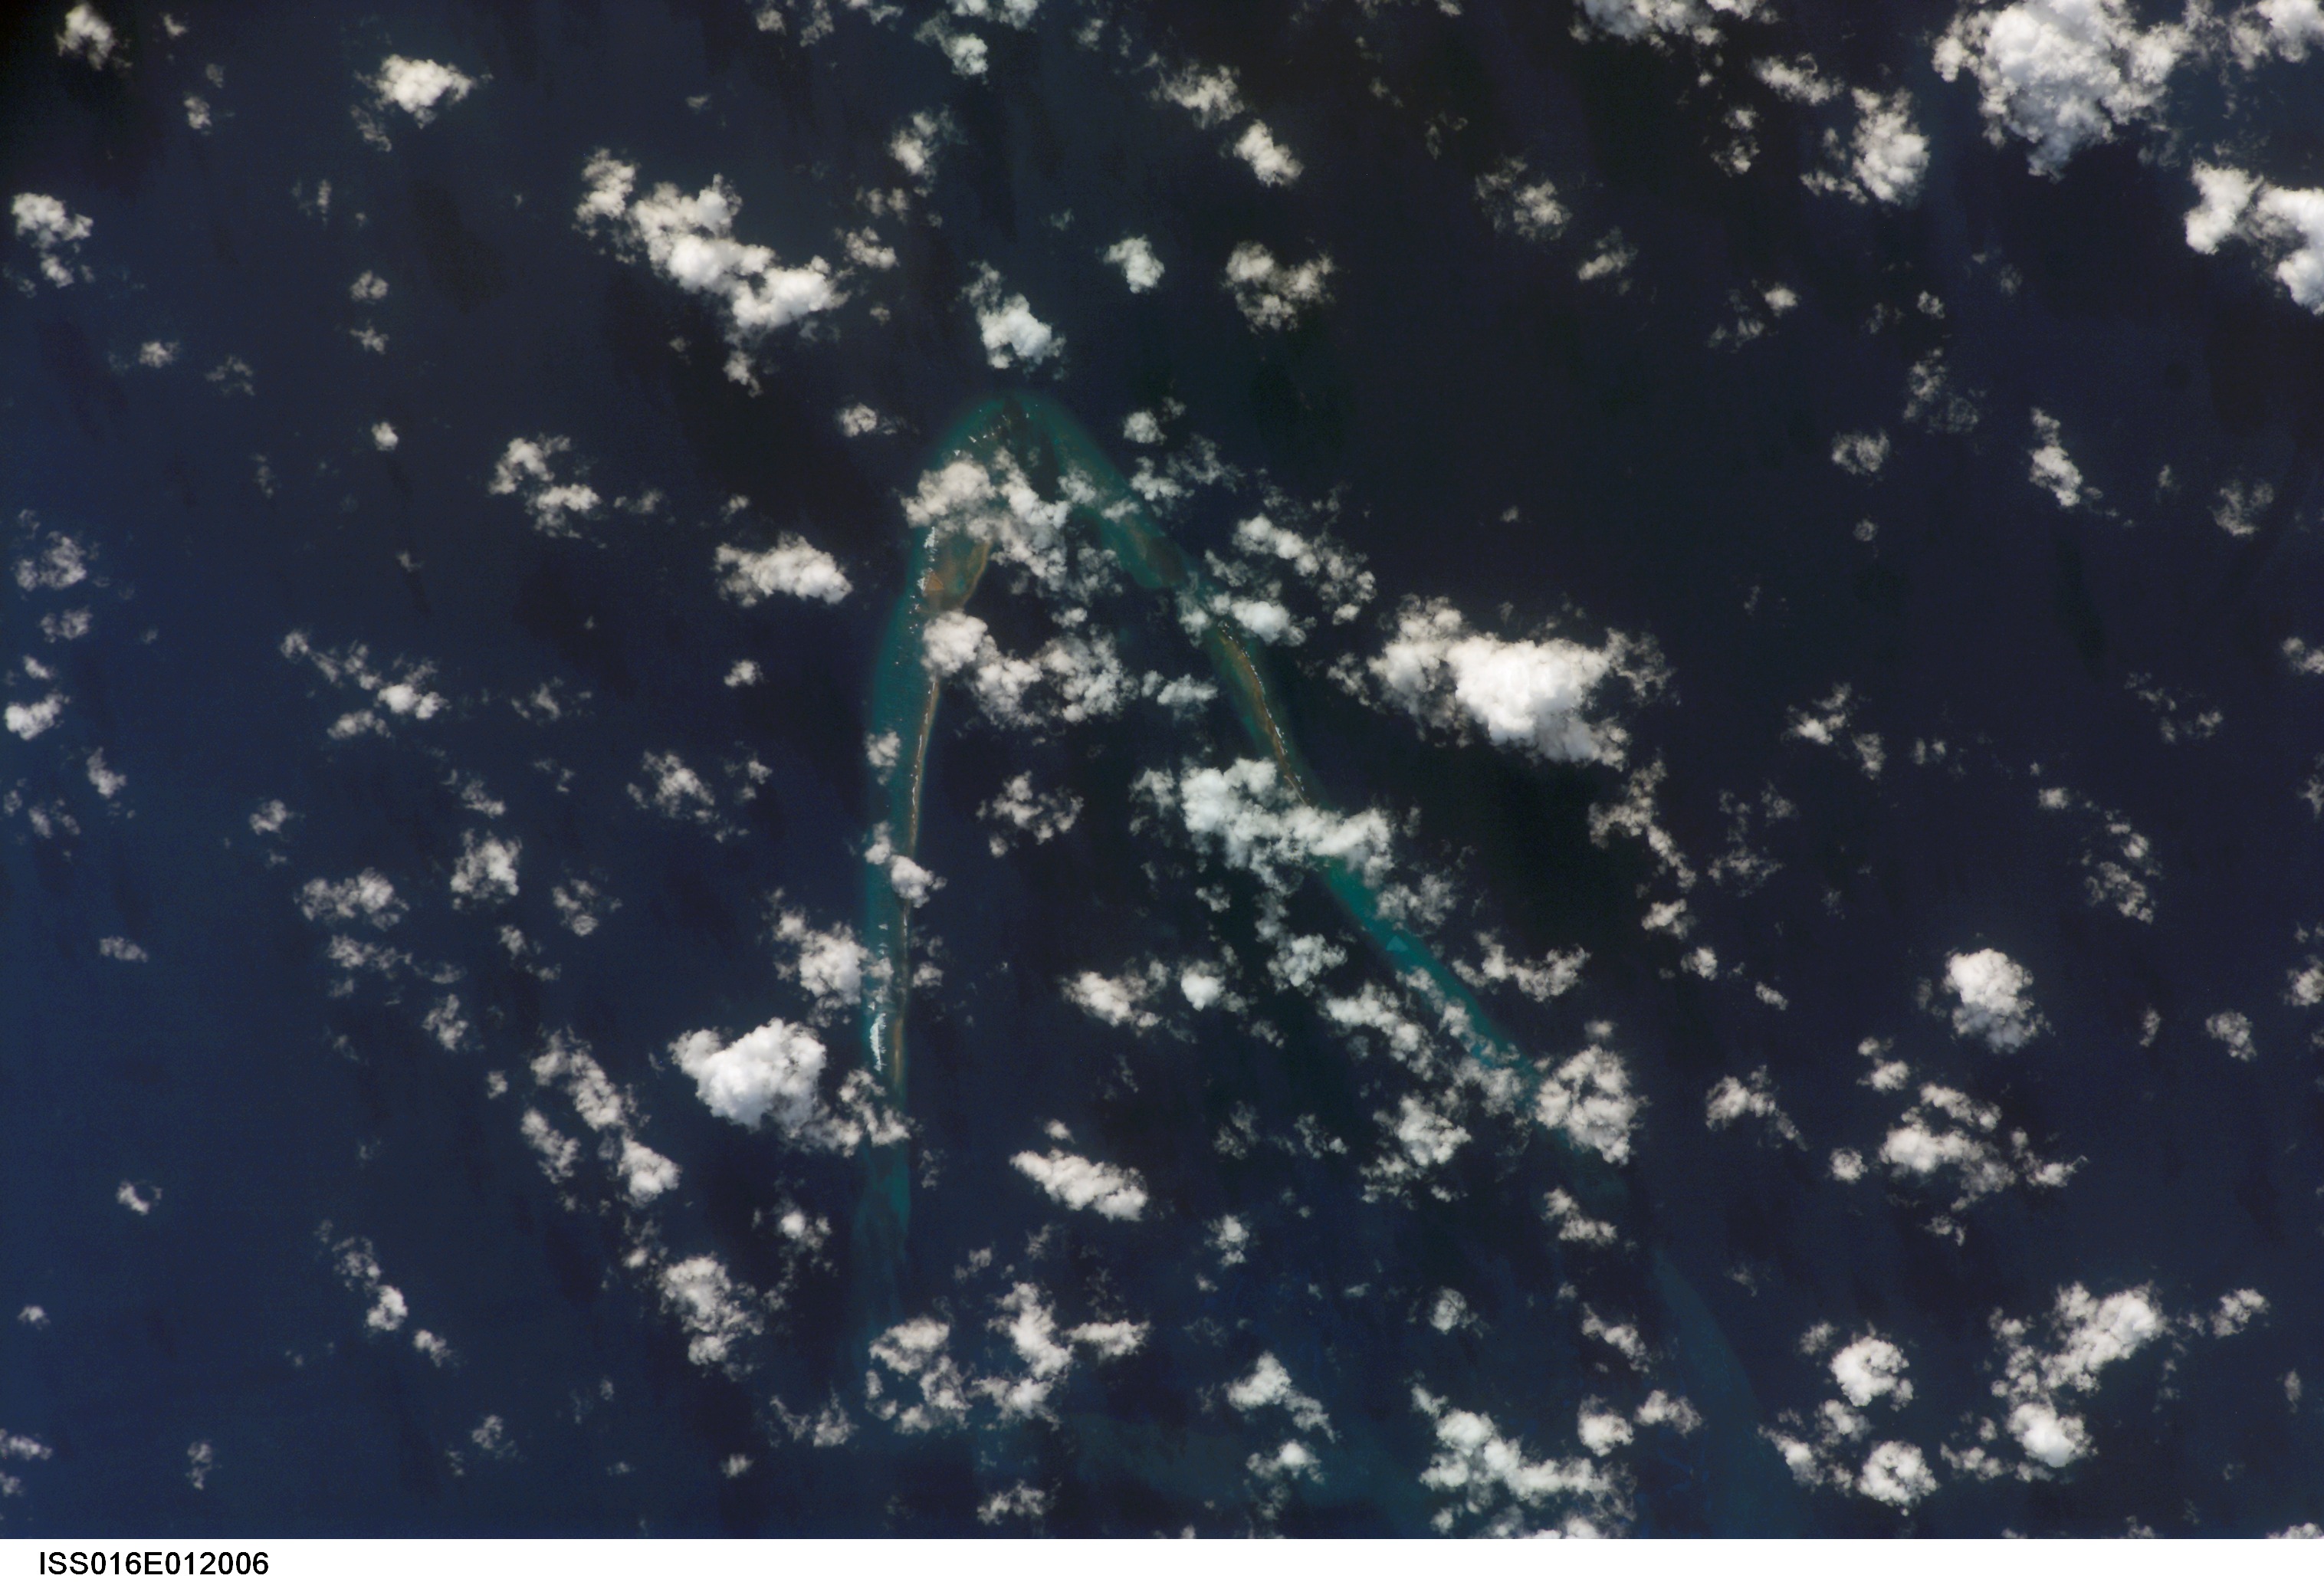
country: PACIFIC OCEAN I(S).
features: KINGMAN REEF, CORAL
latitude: 6.4
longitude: -162.4
